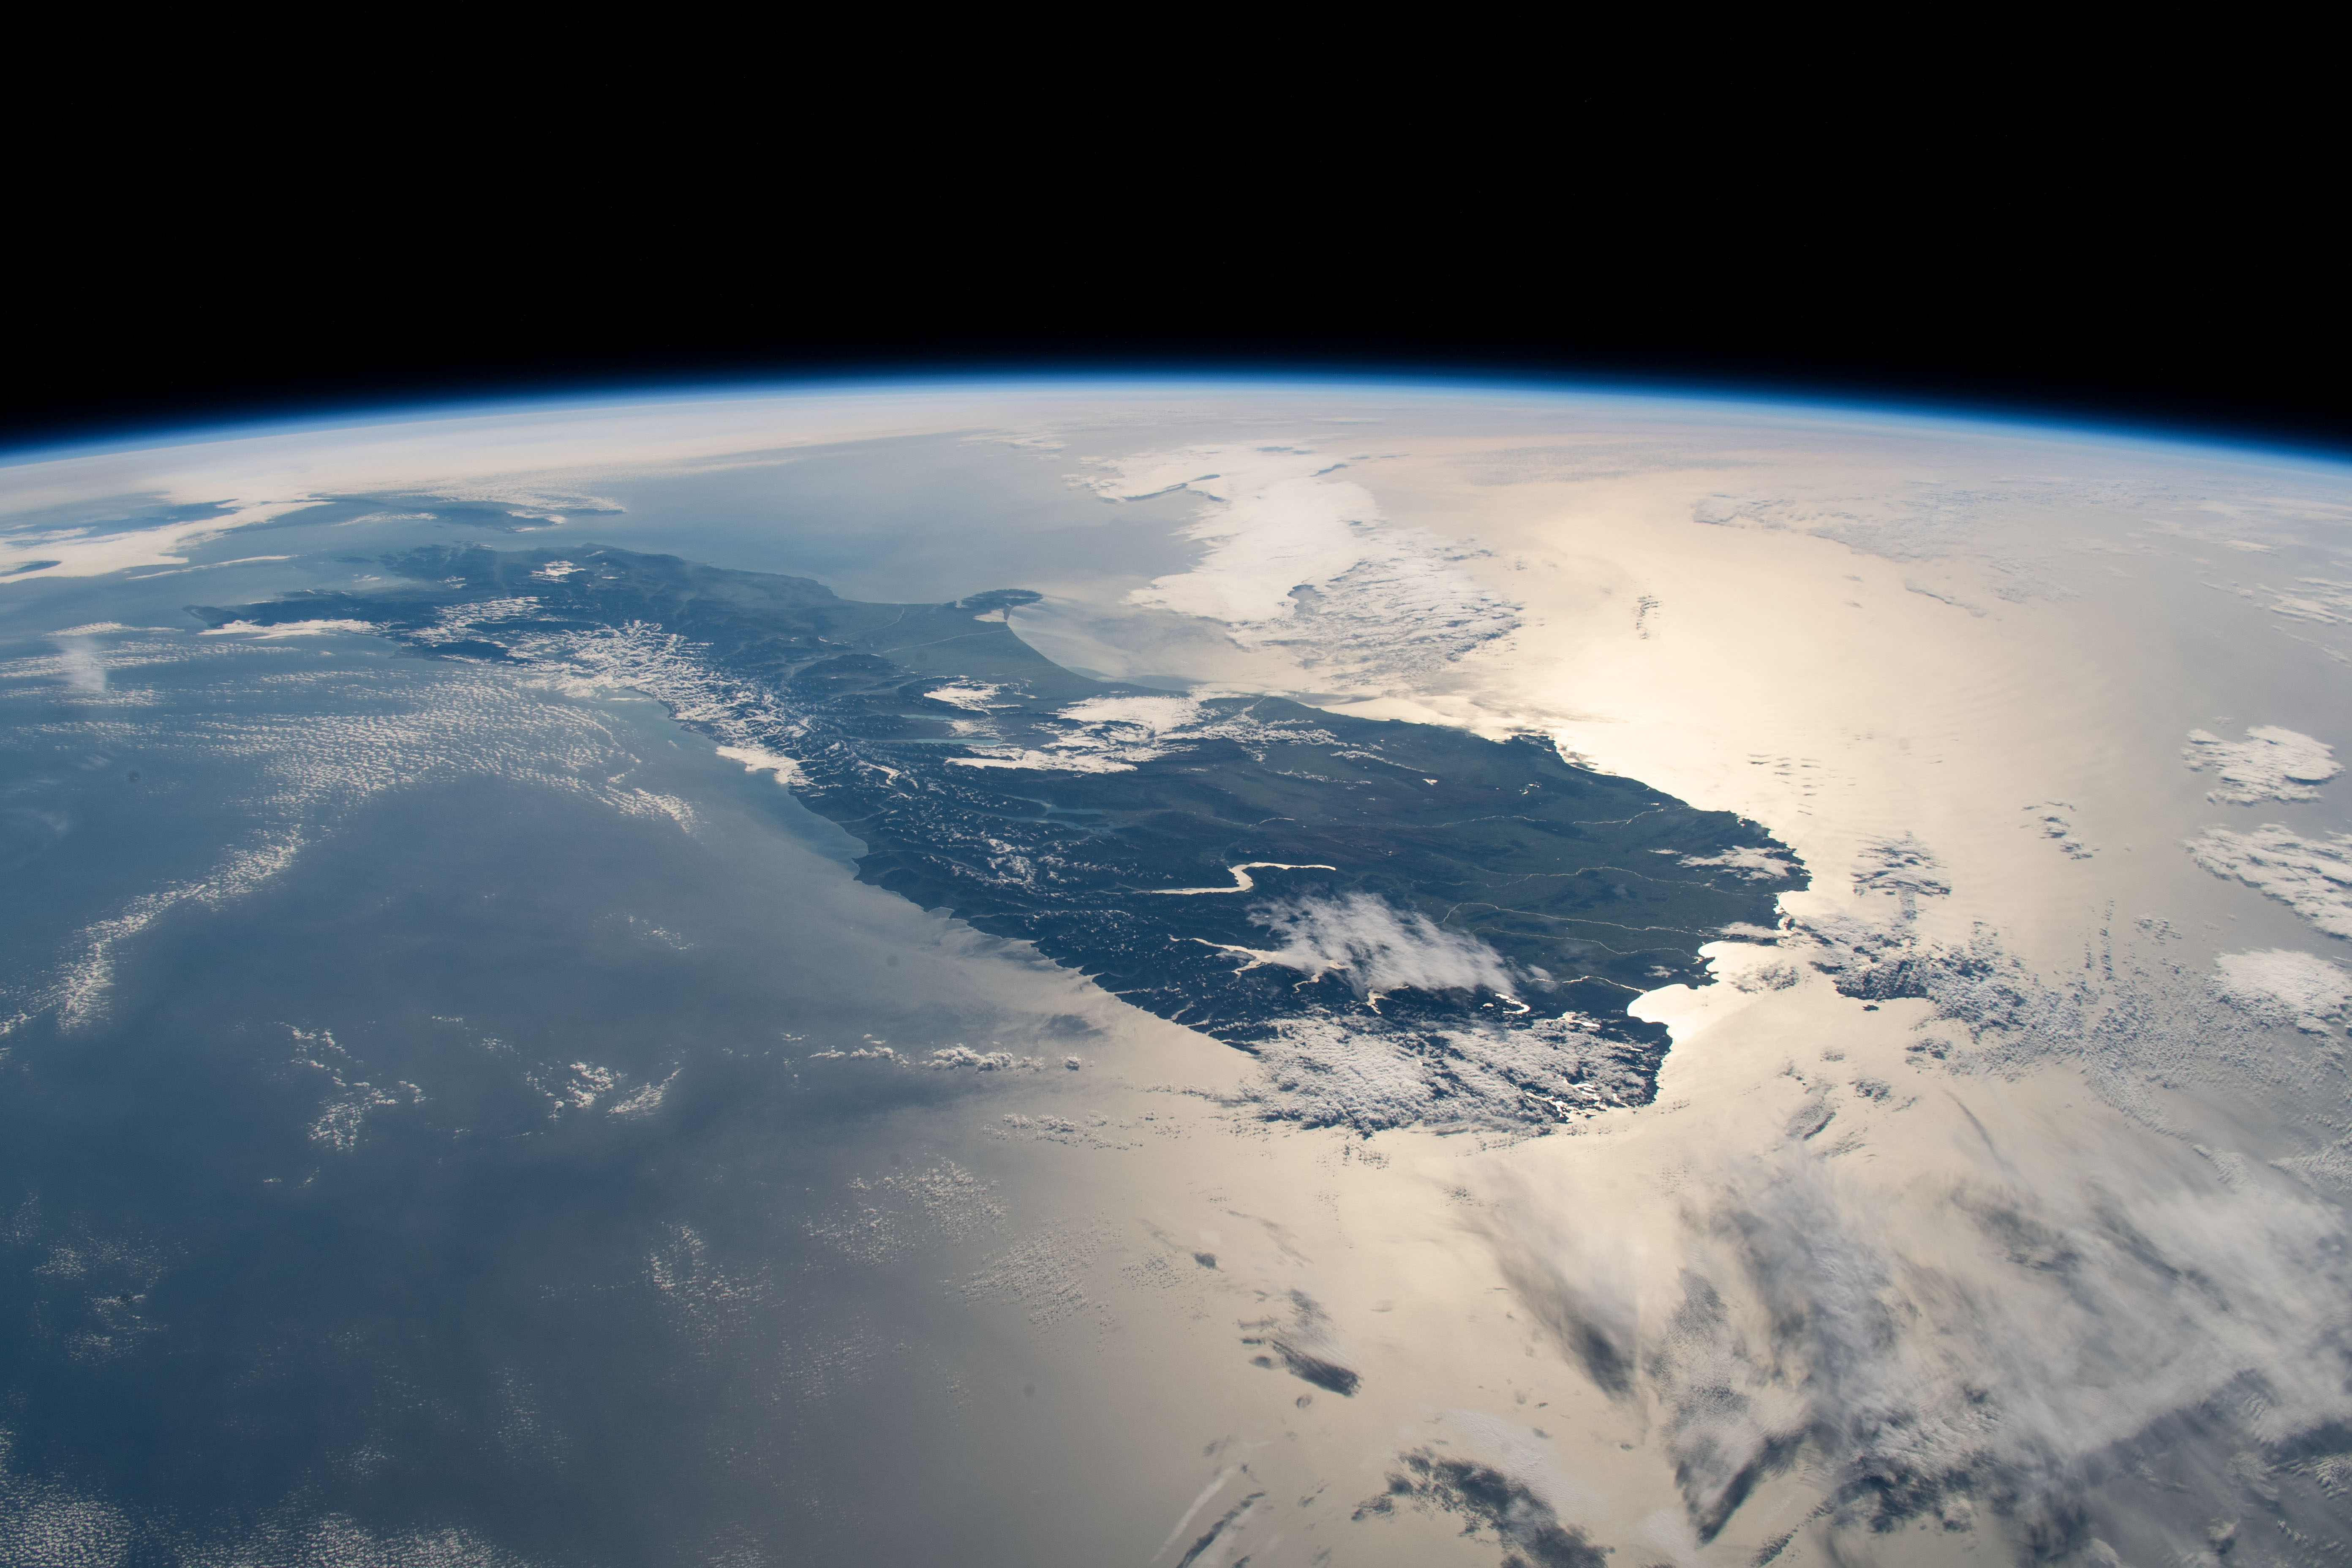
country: NEW ZEALAND-SI
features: SOUTH ISLAND, SOUTHERN ALPS MOUNTAINS
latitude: -44.5
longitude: 170.5
